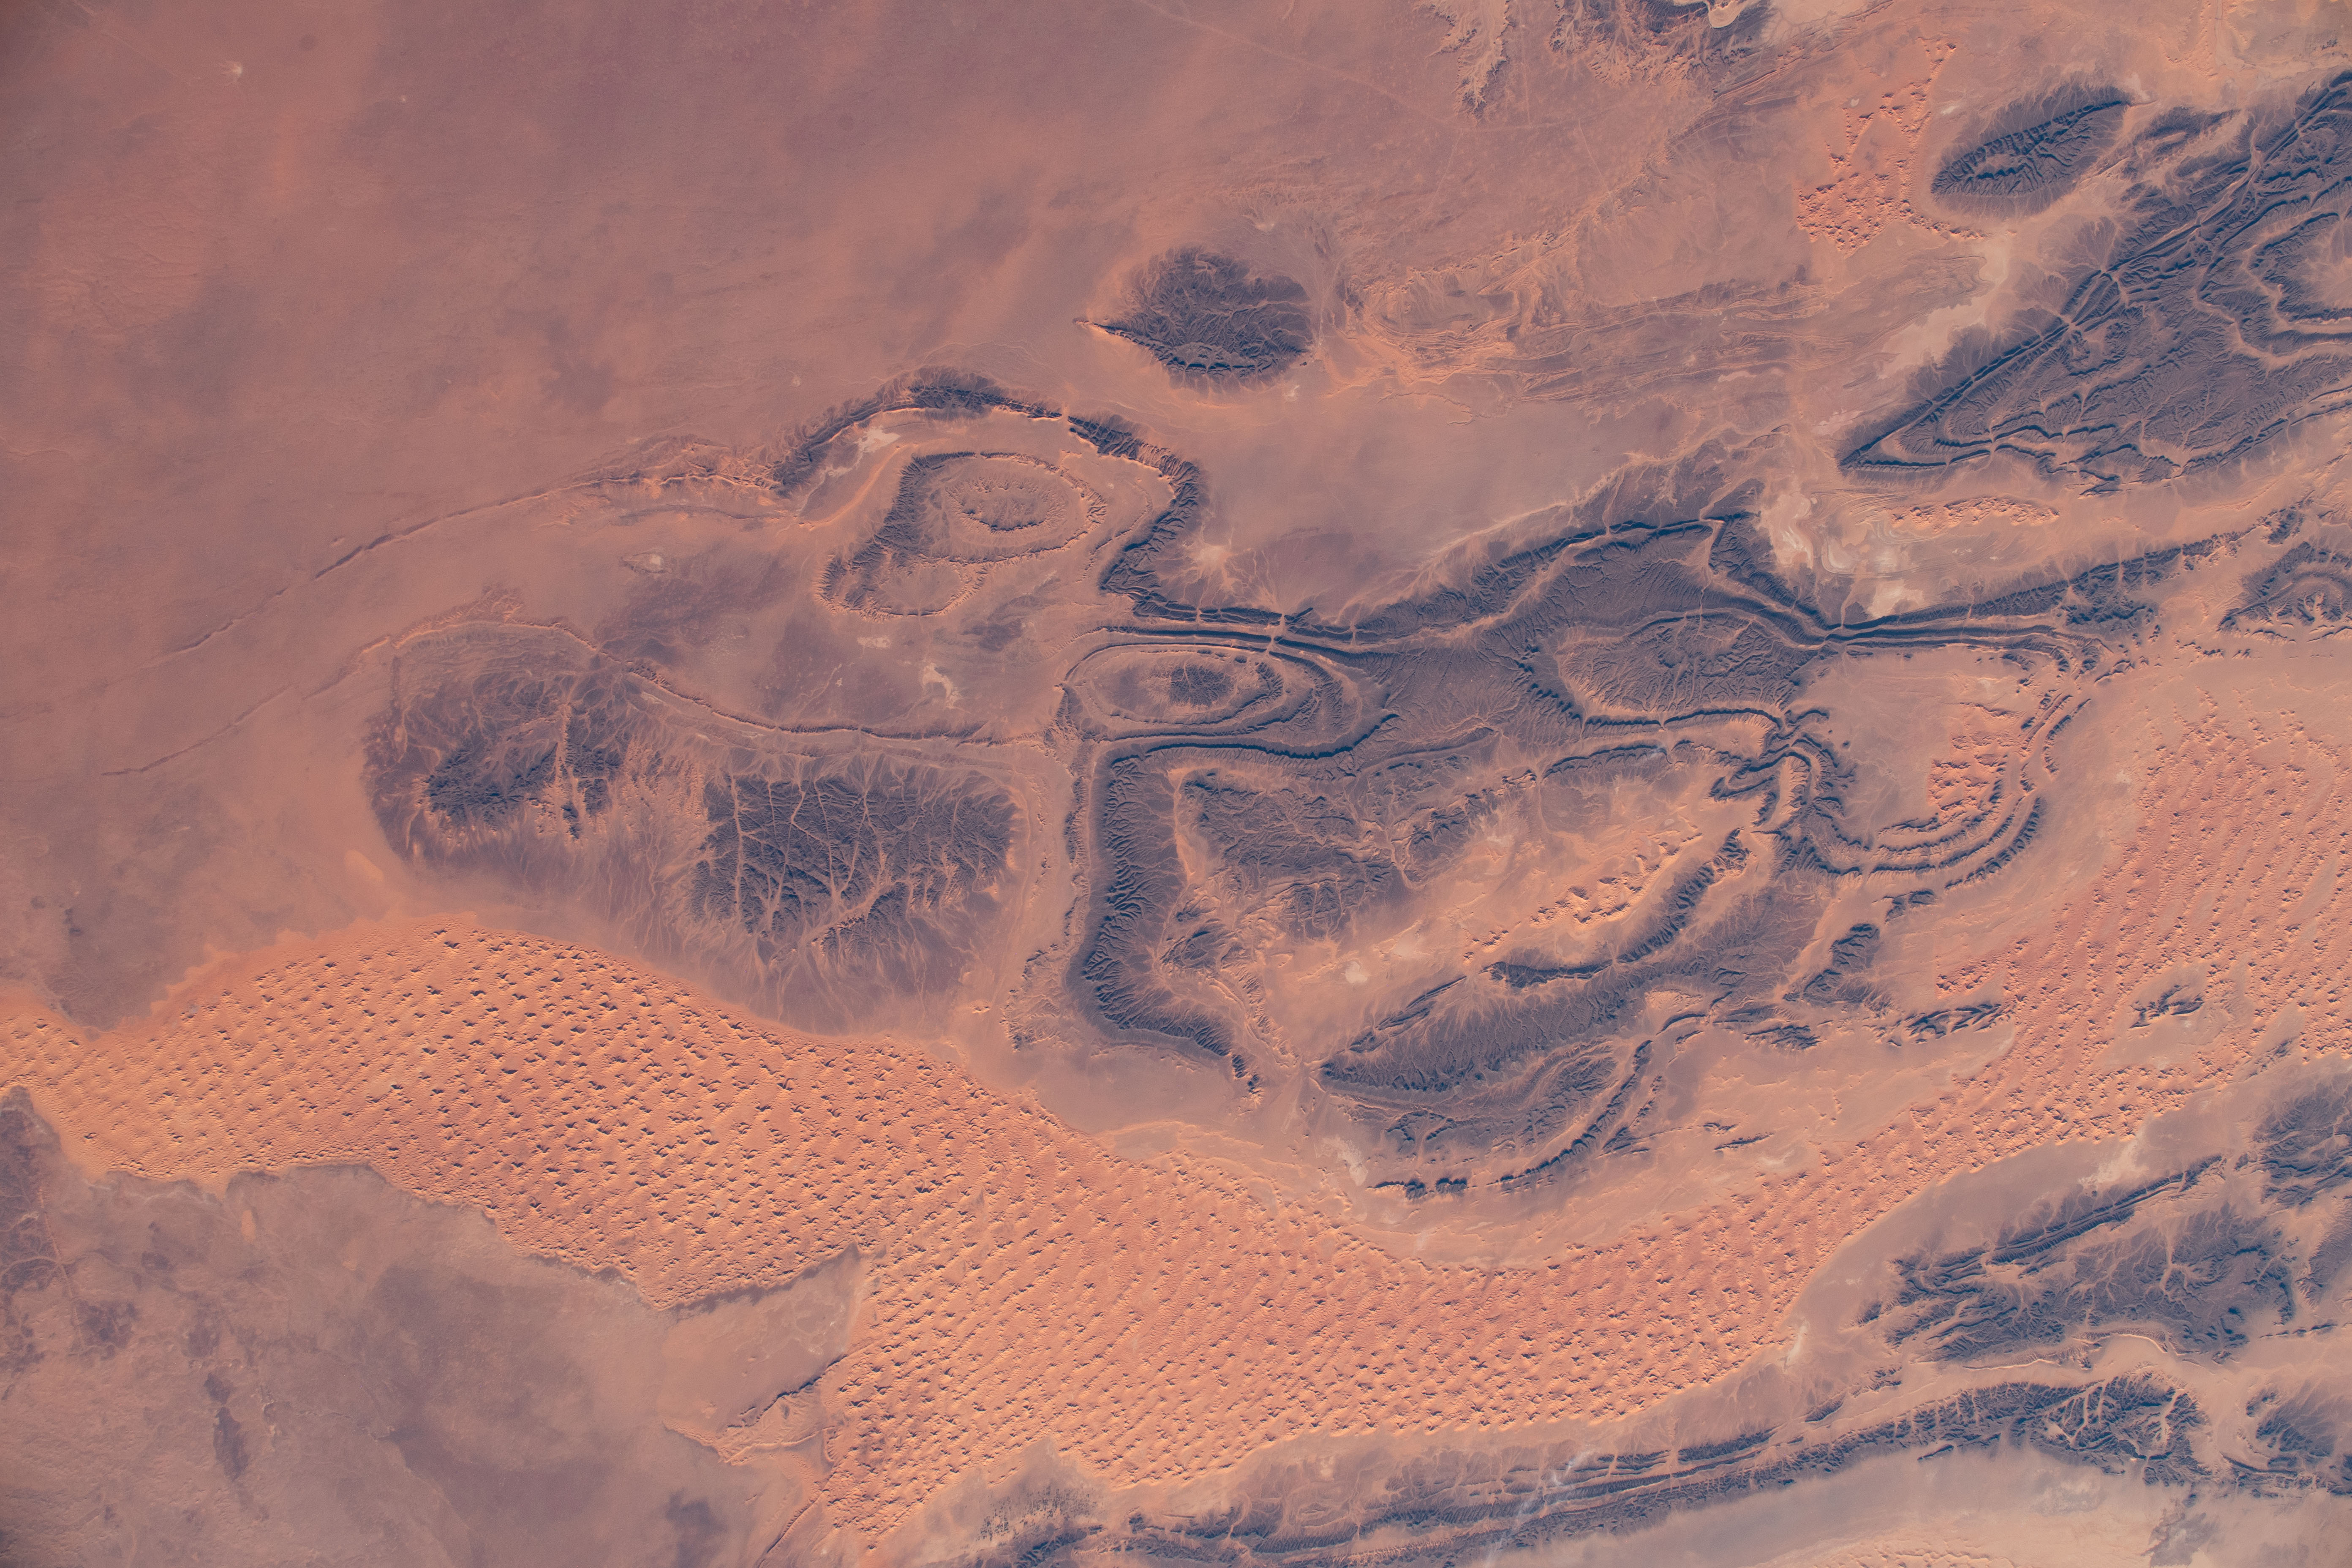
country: ALGERIA
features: NOT SPECIFIED, DESERT
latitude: 29.7
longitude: -2.6
